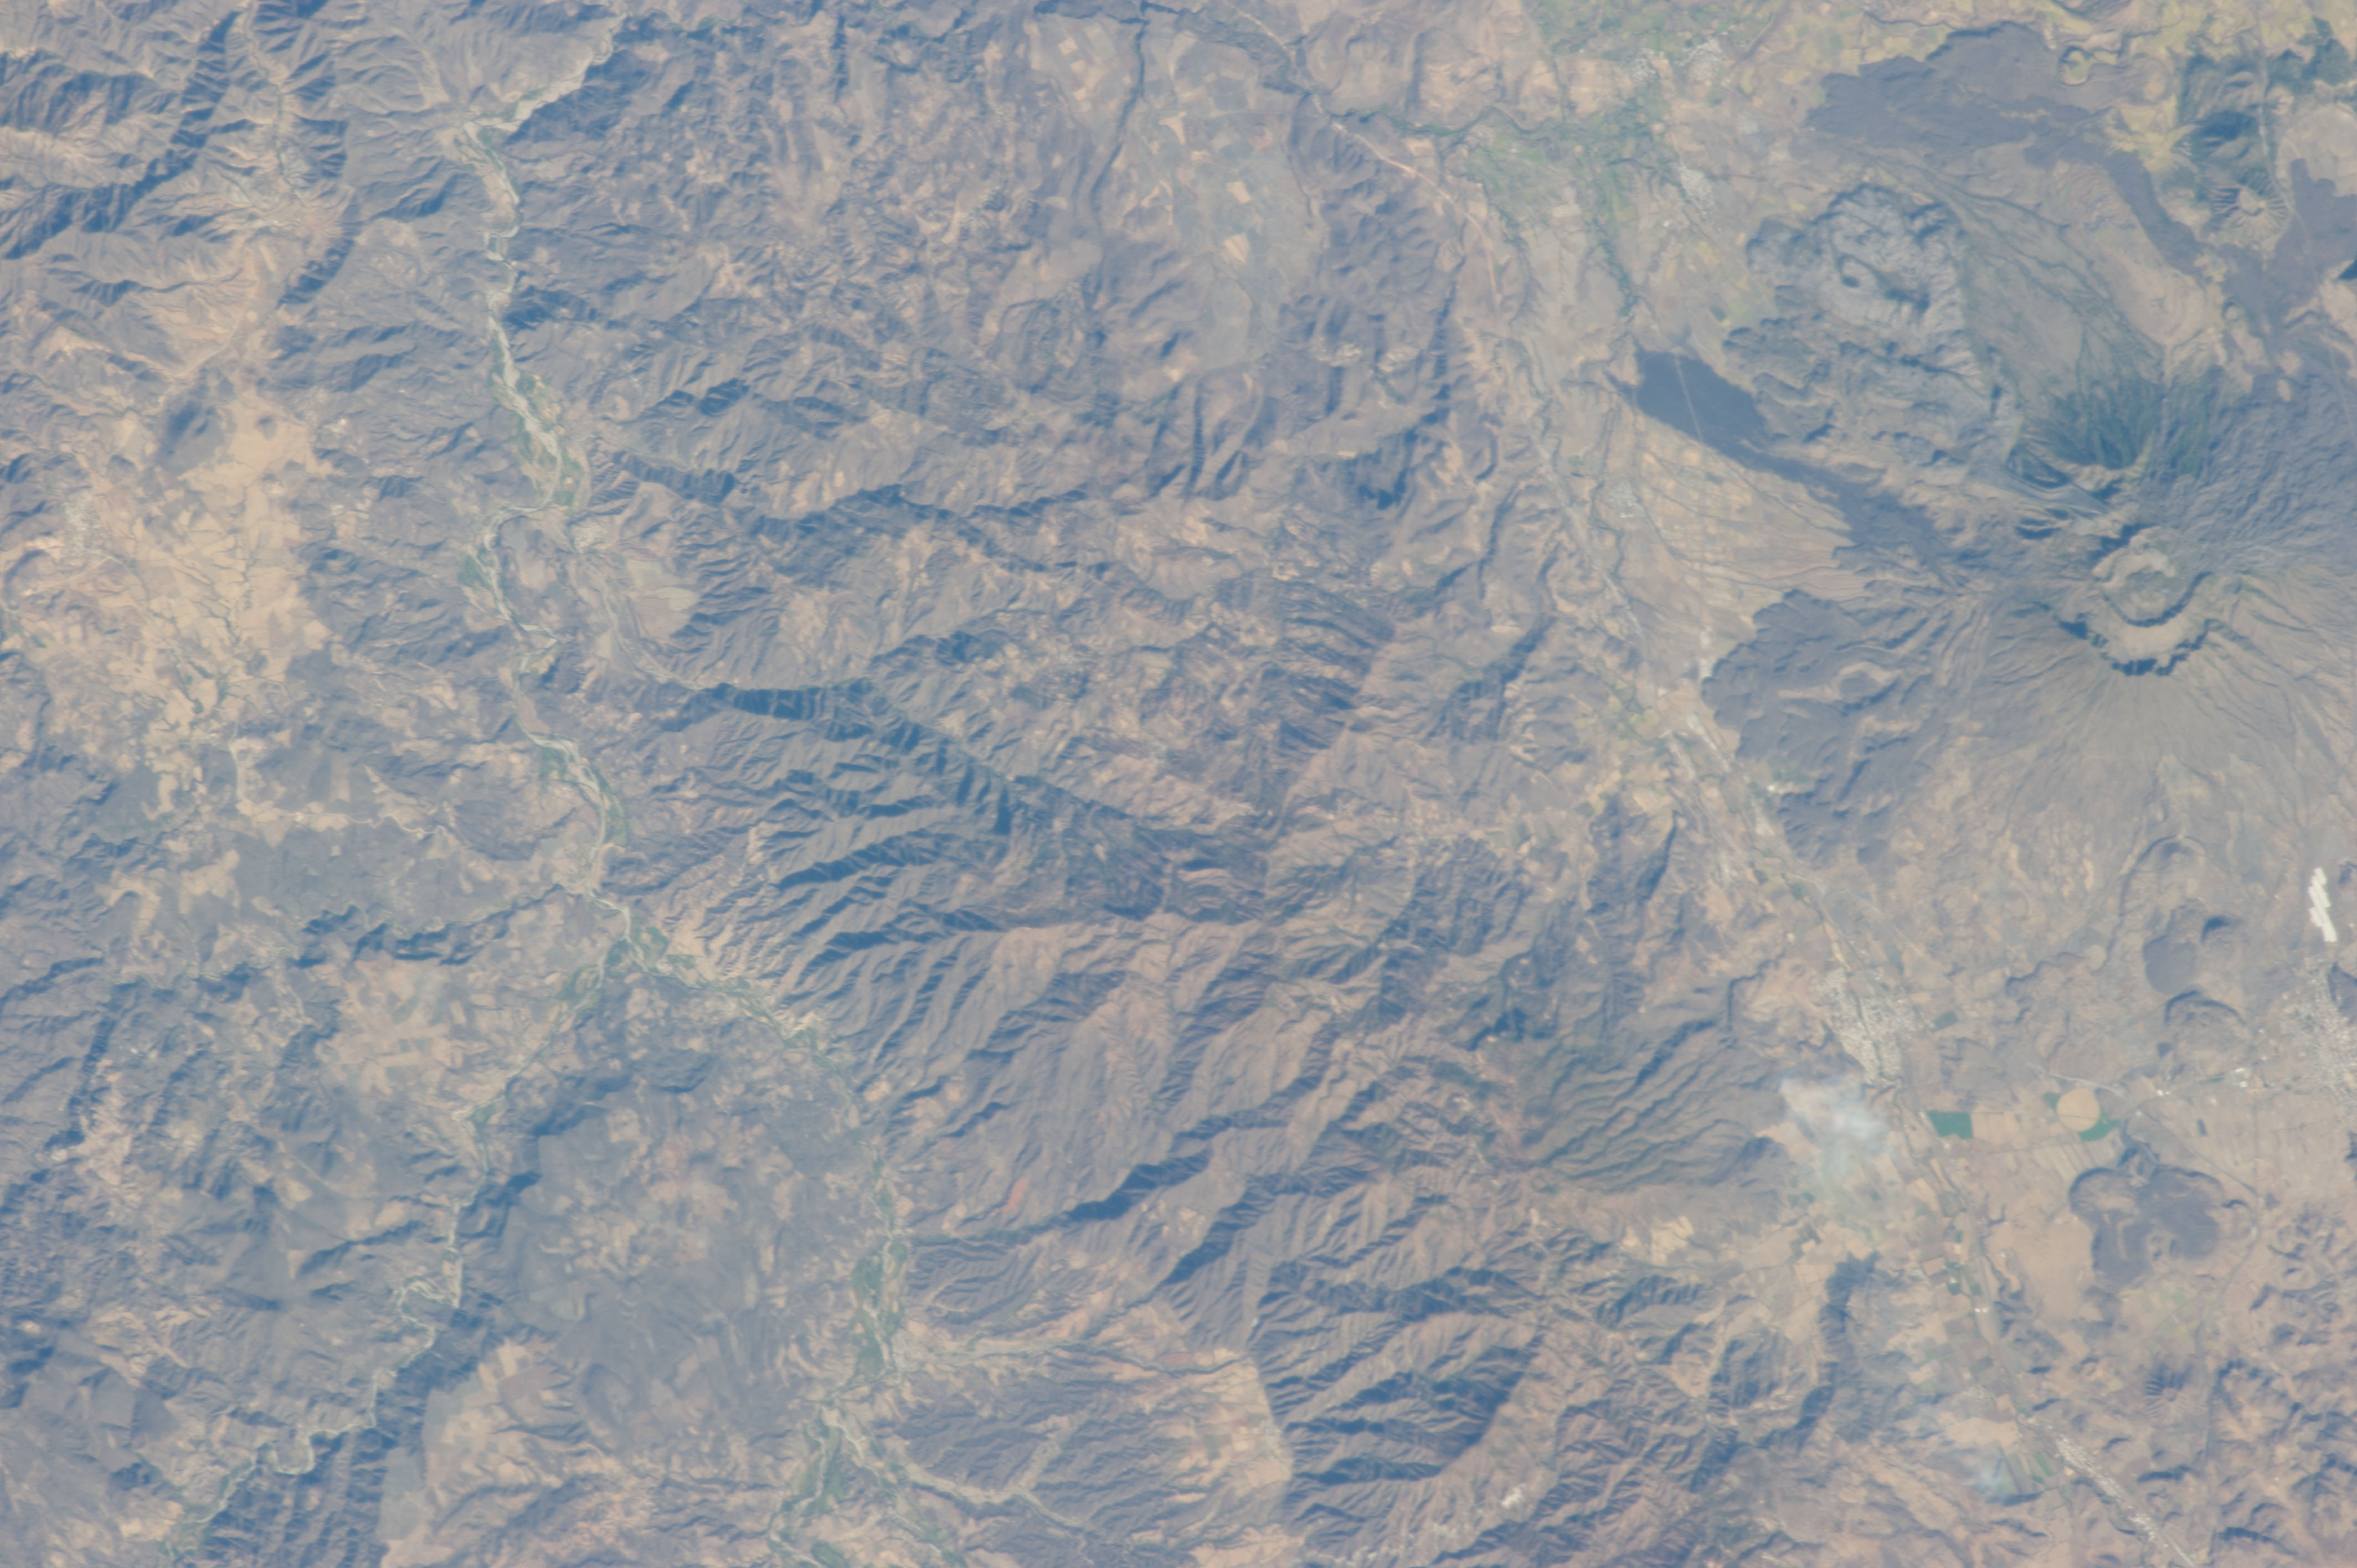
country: MEXICO
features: AGR., MTS., CEBORUCO VOL.
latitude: 21.1
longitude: -104.8
